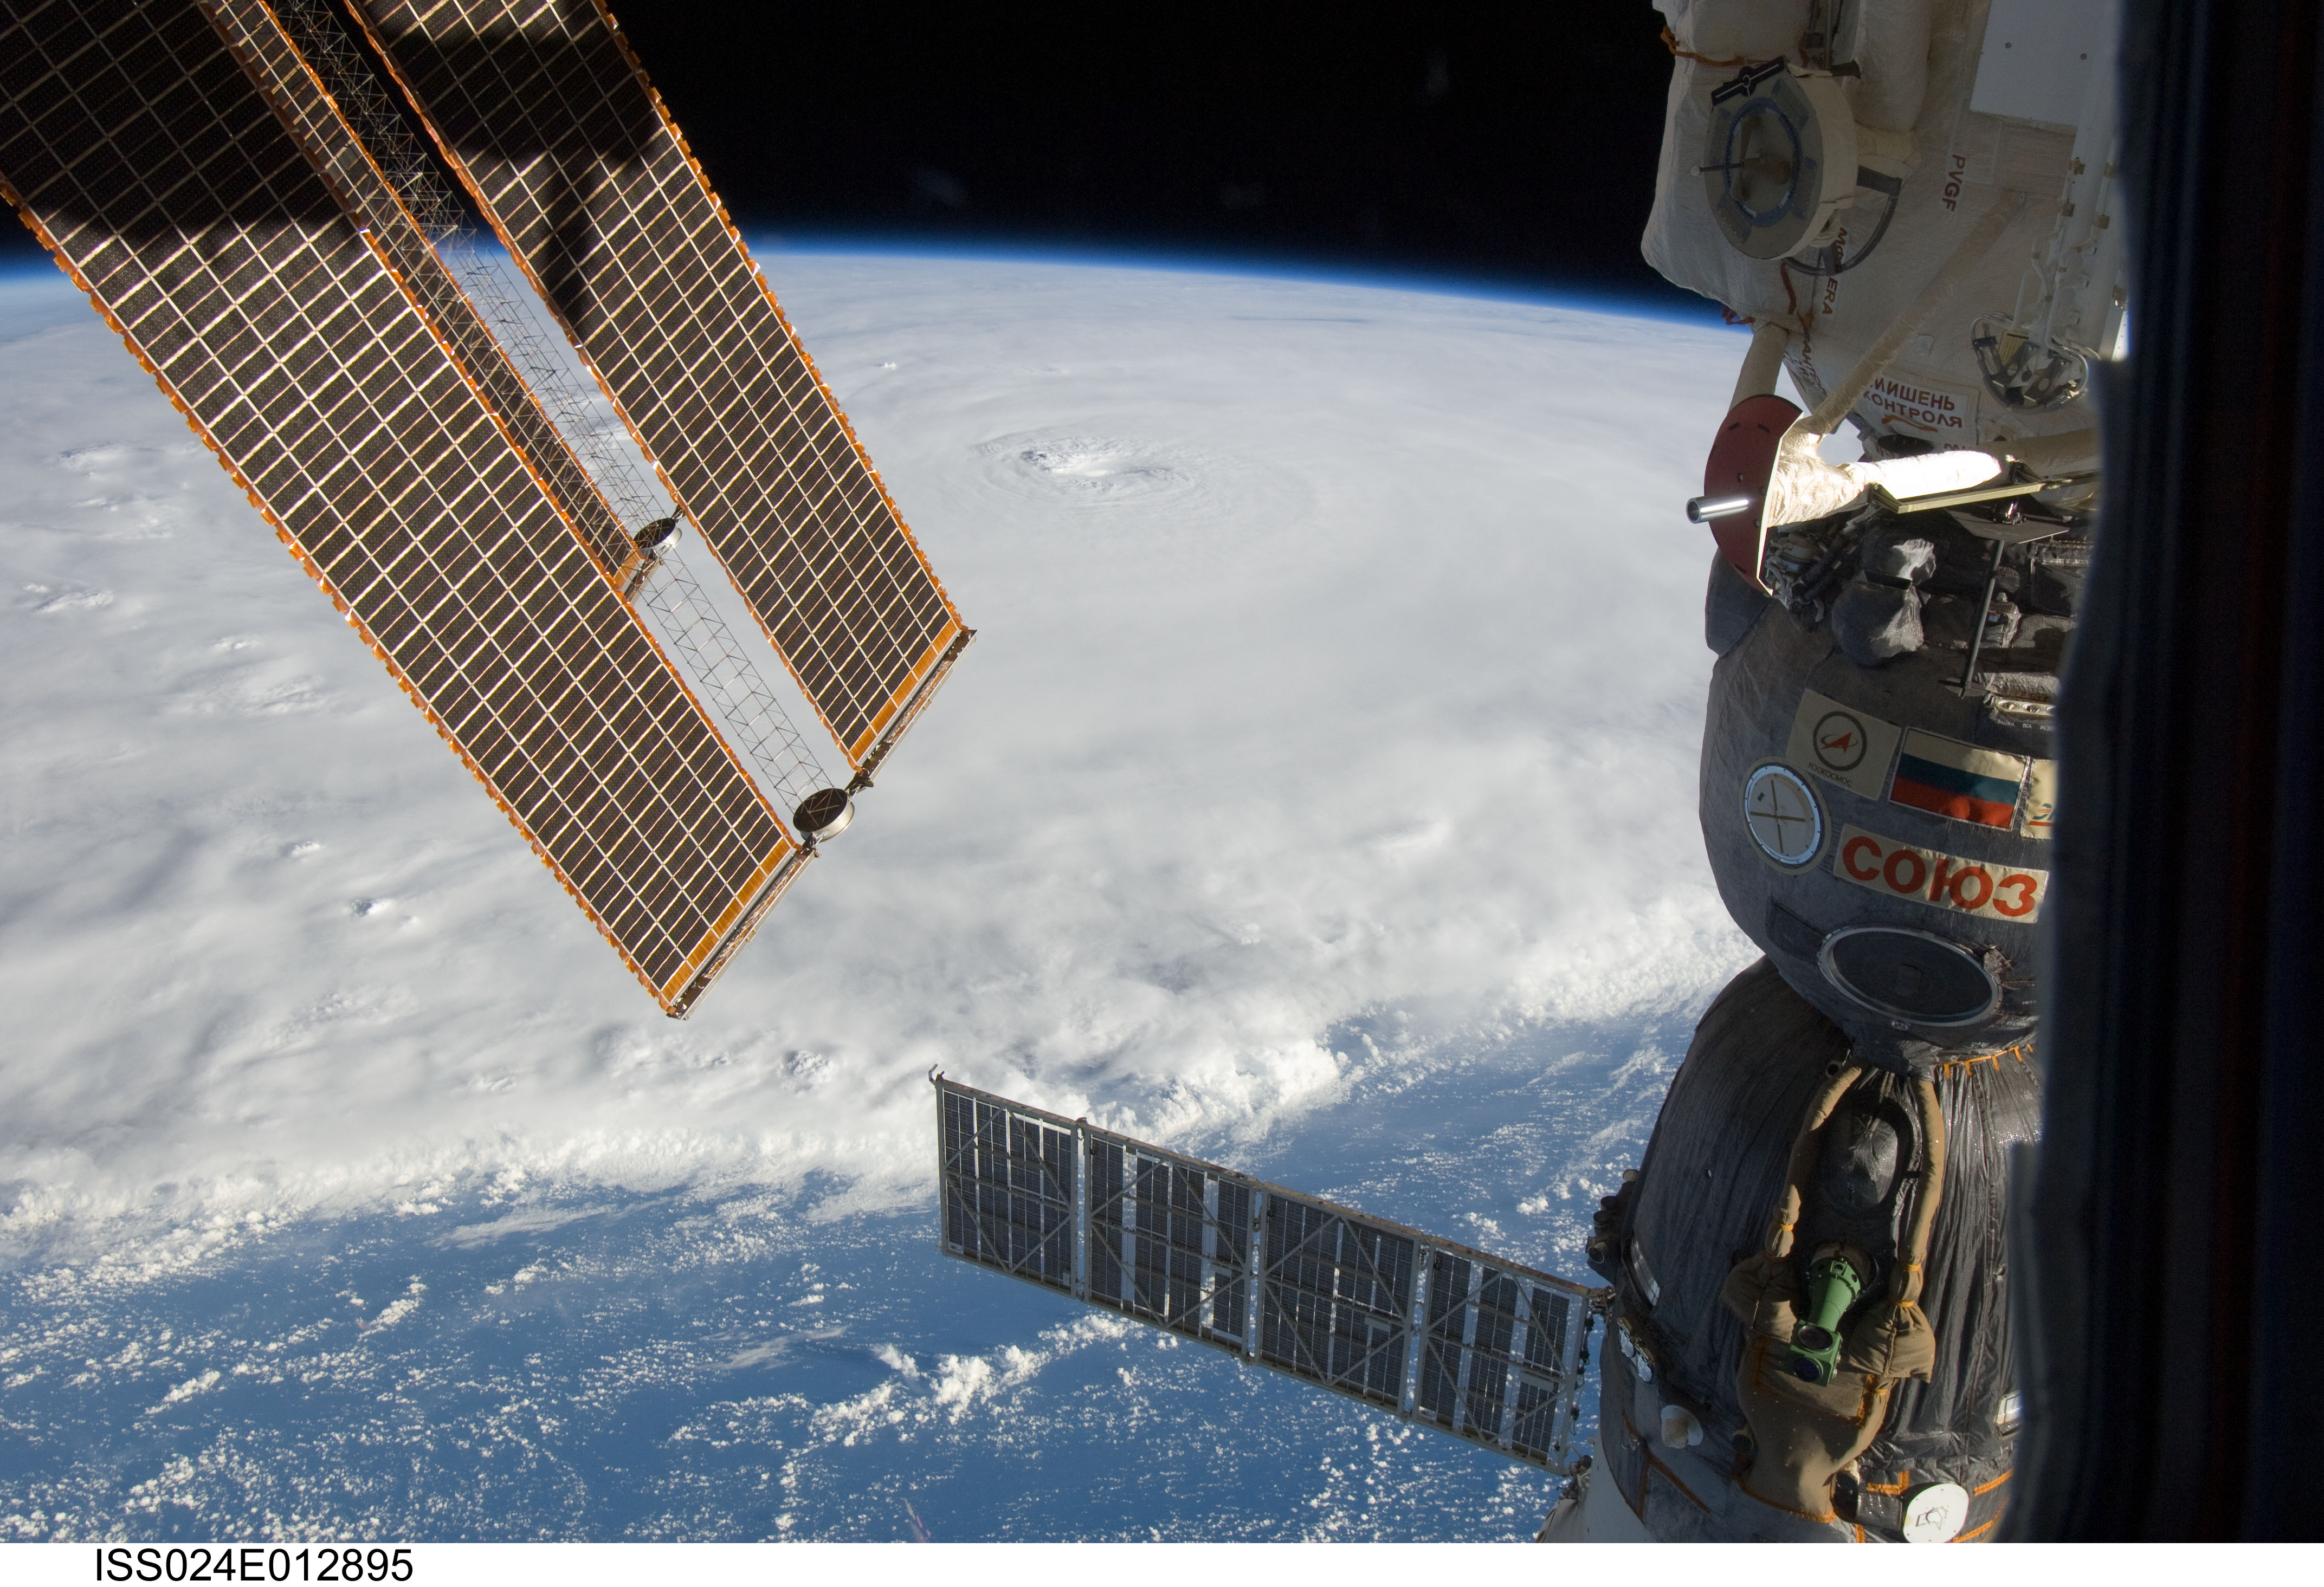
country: LESSER ANTILLES
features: PAN-HURRICANE EARL, EYE, SPIRAL BANDS, SEA SURFACE, ISS
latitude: 19.5
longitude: -64.5
